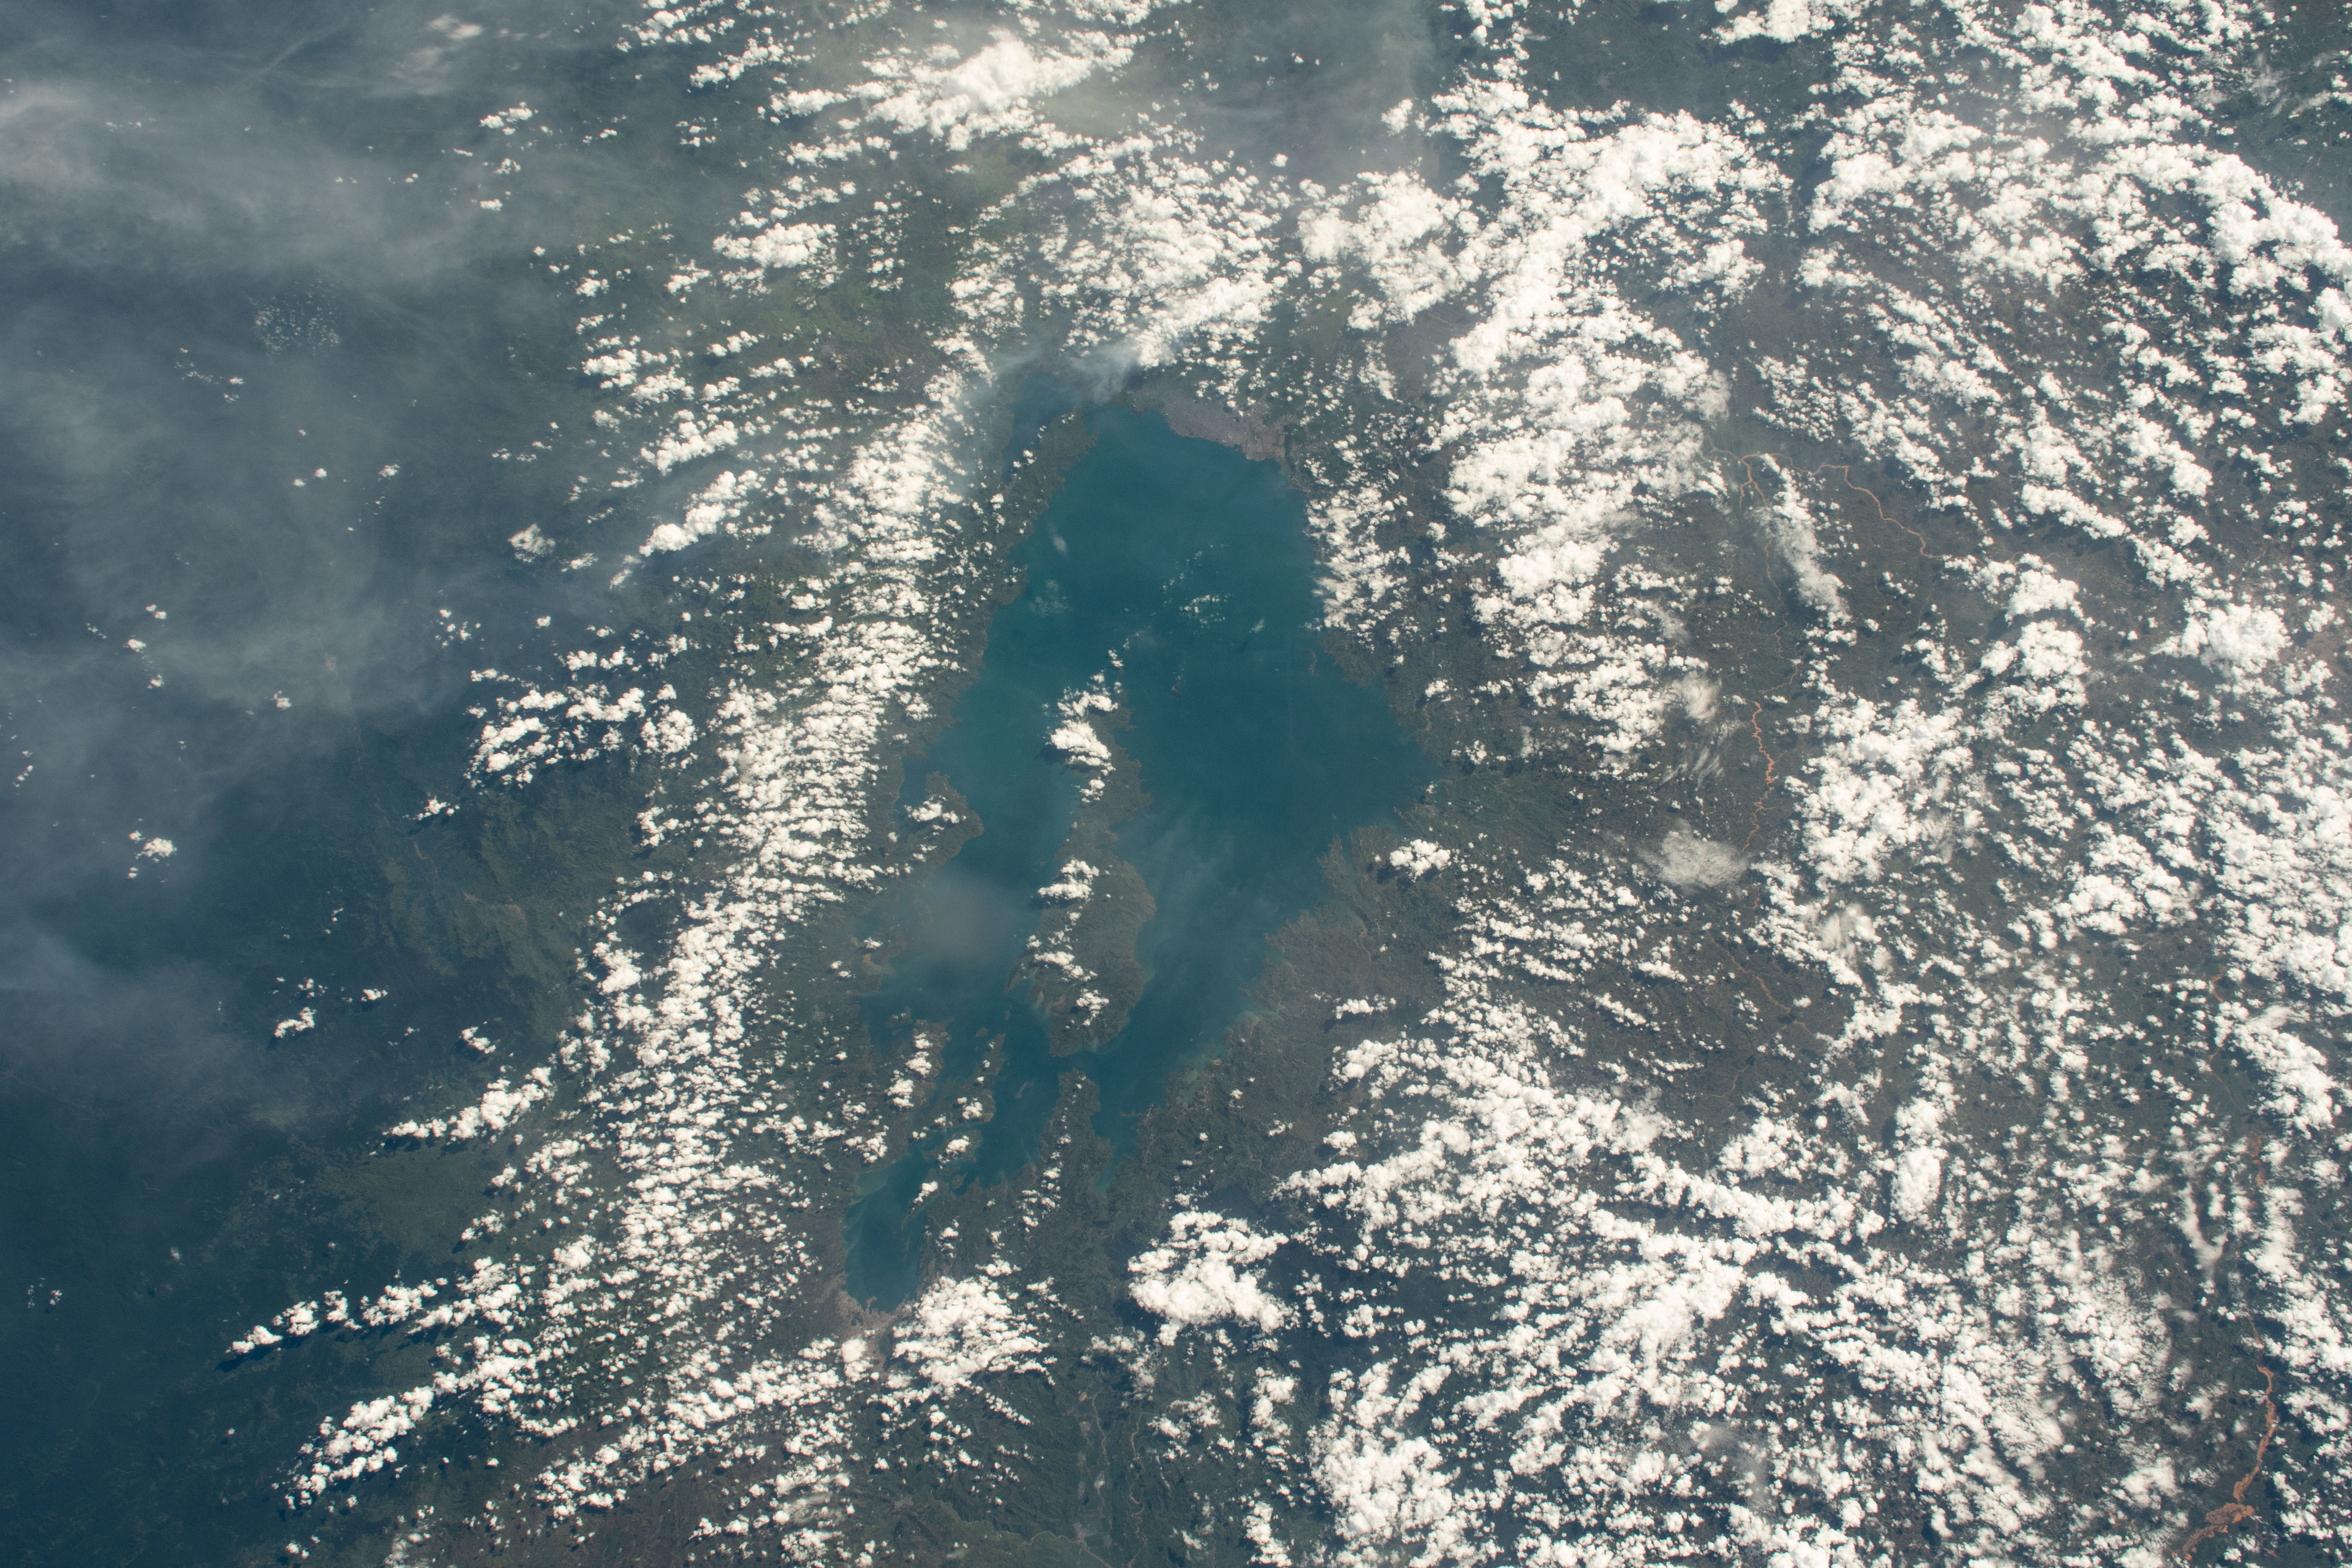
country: RWANDA
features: LAKE KIVU
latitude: -2.0
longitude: 29.5
